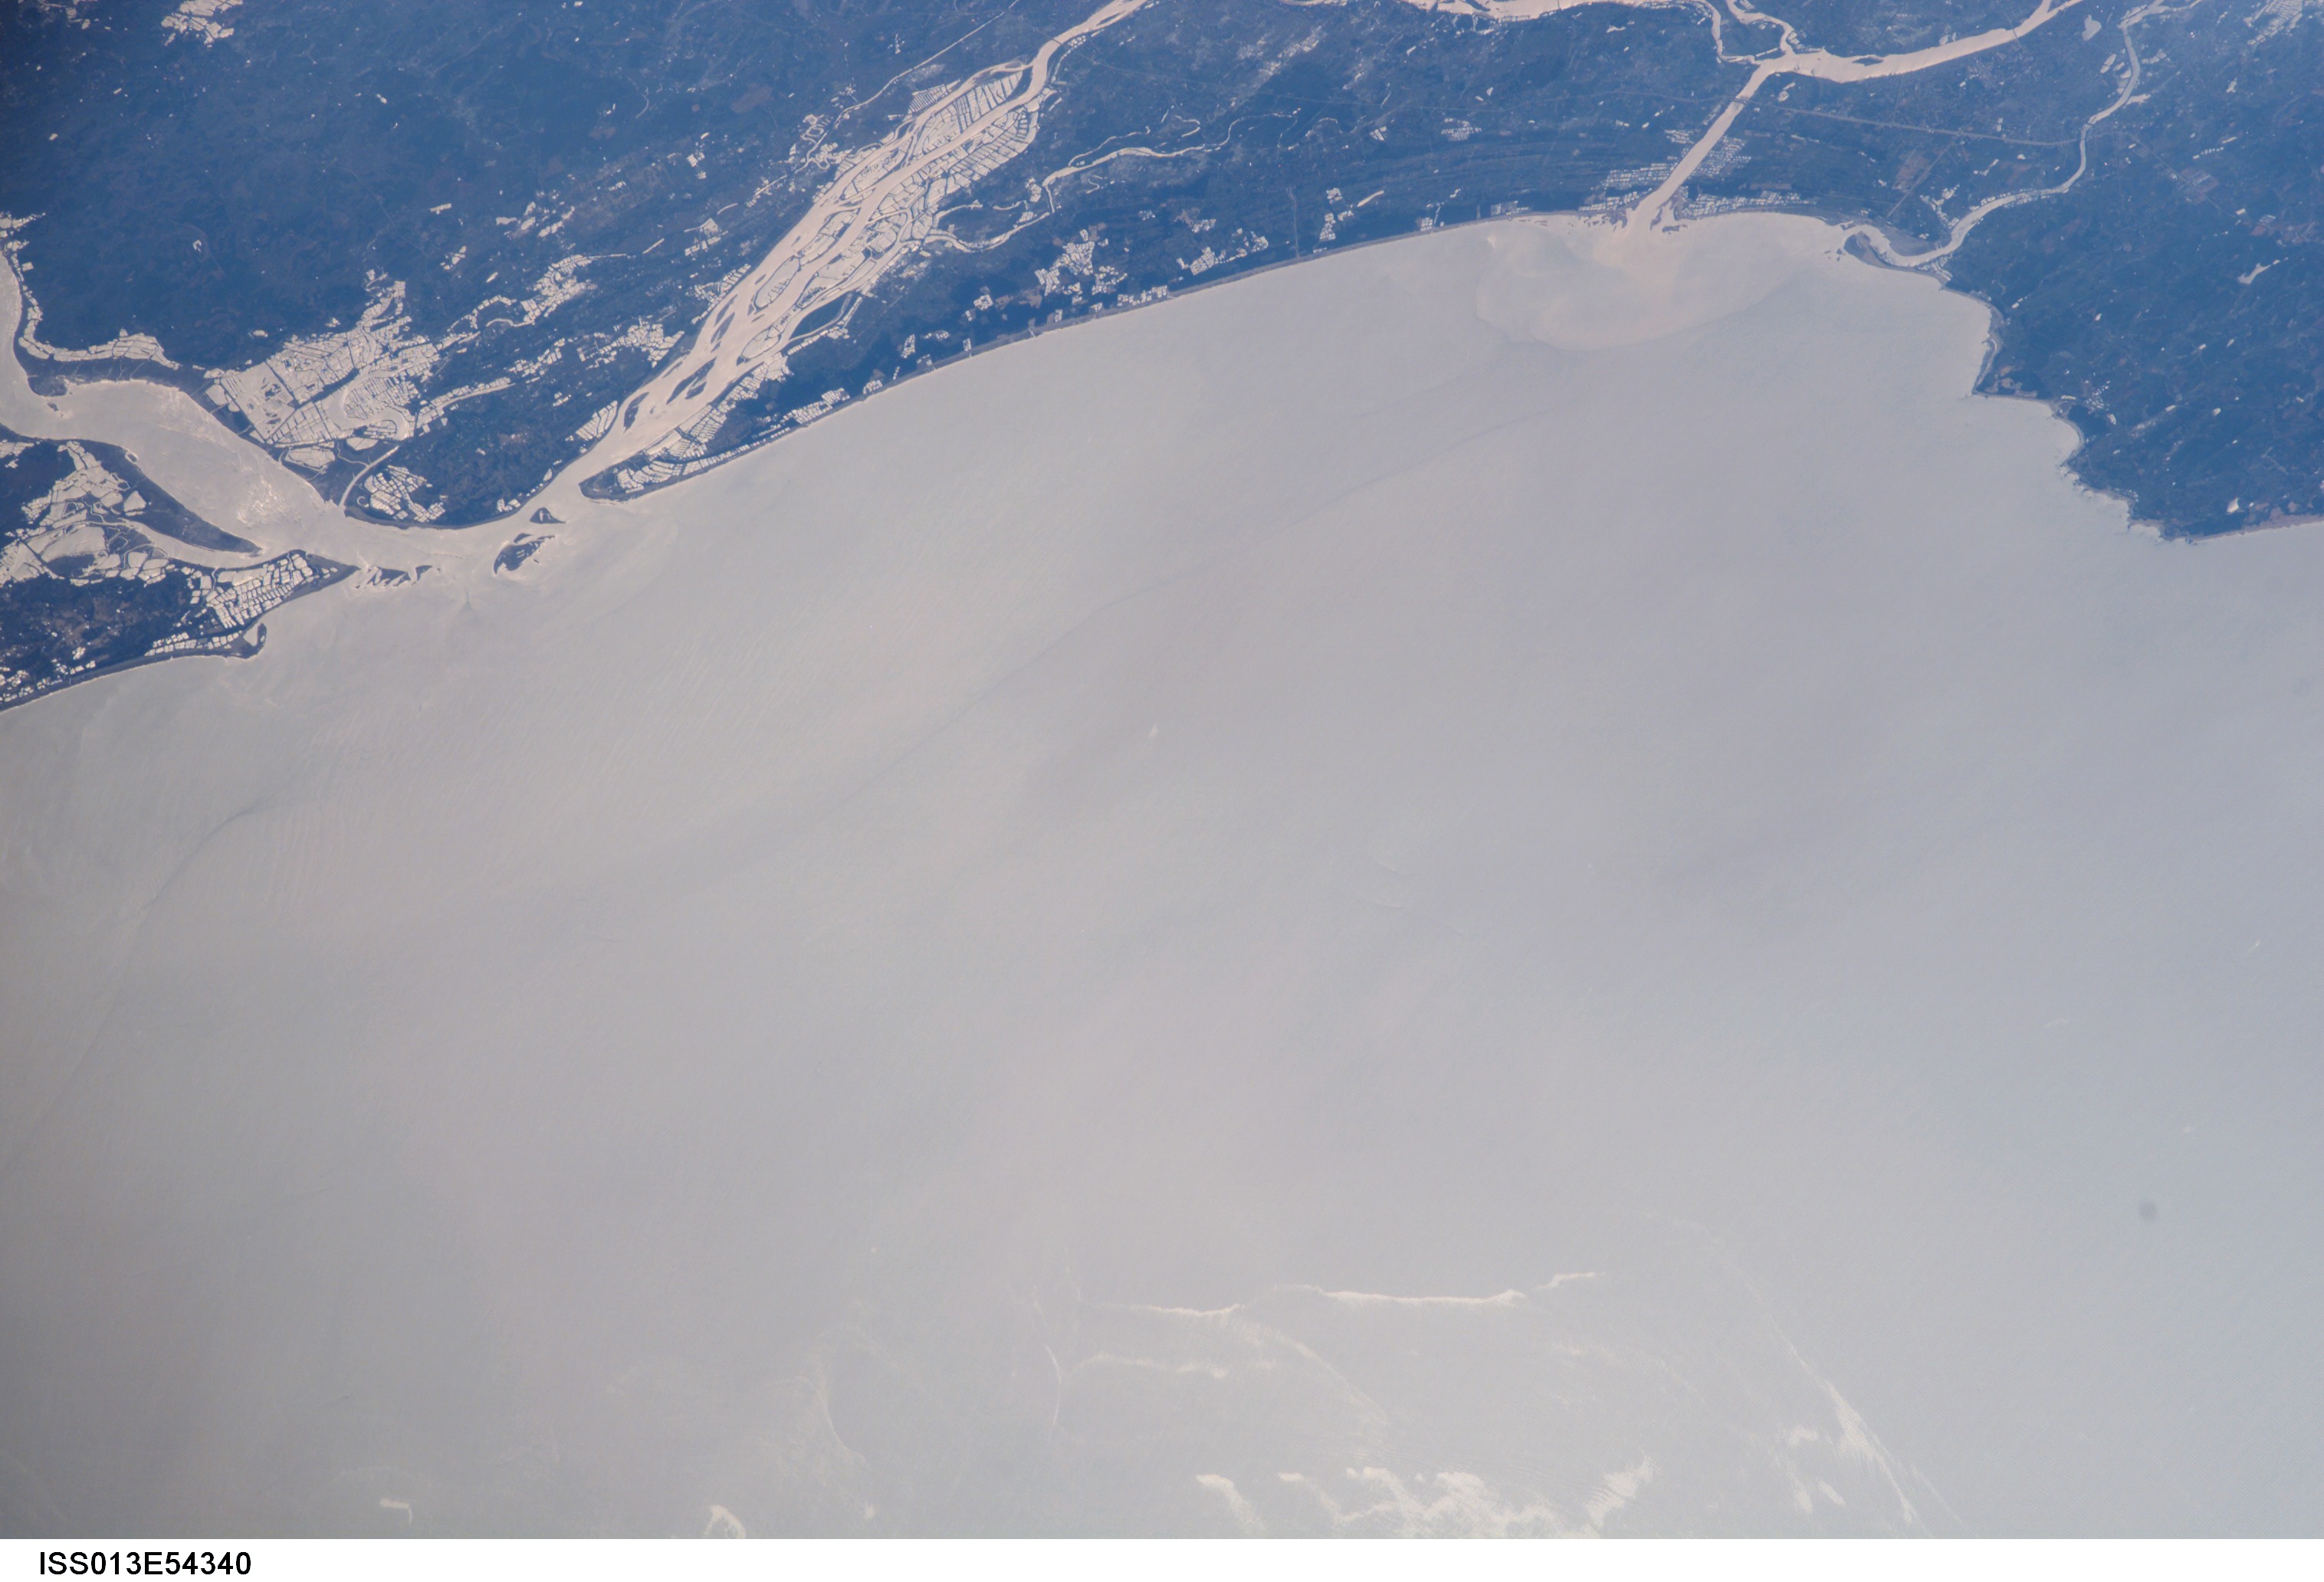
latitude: 21.2
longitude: 110.8
